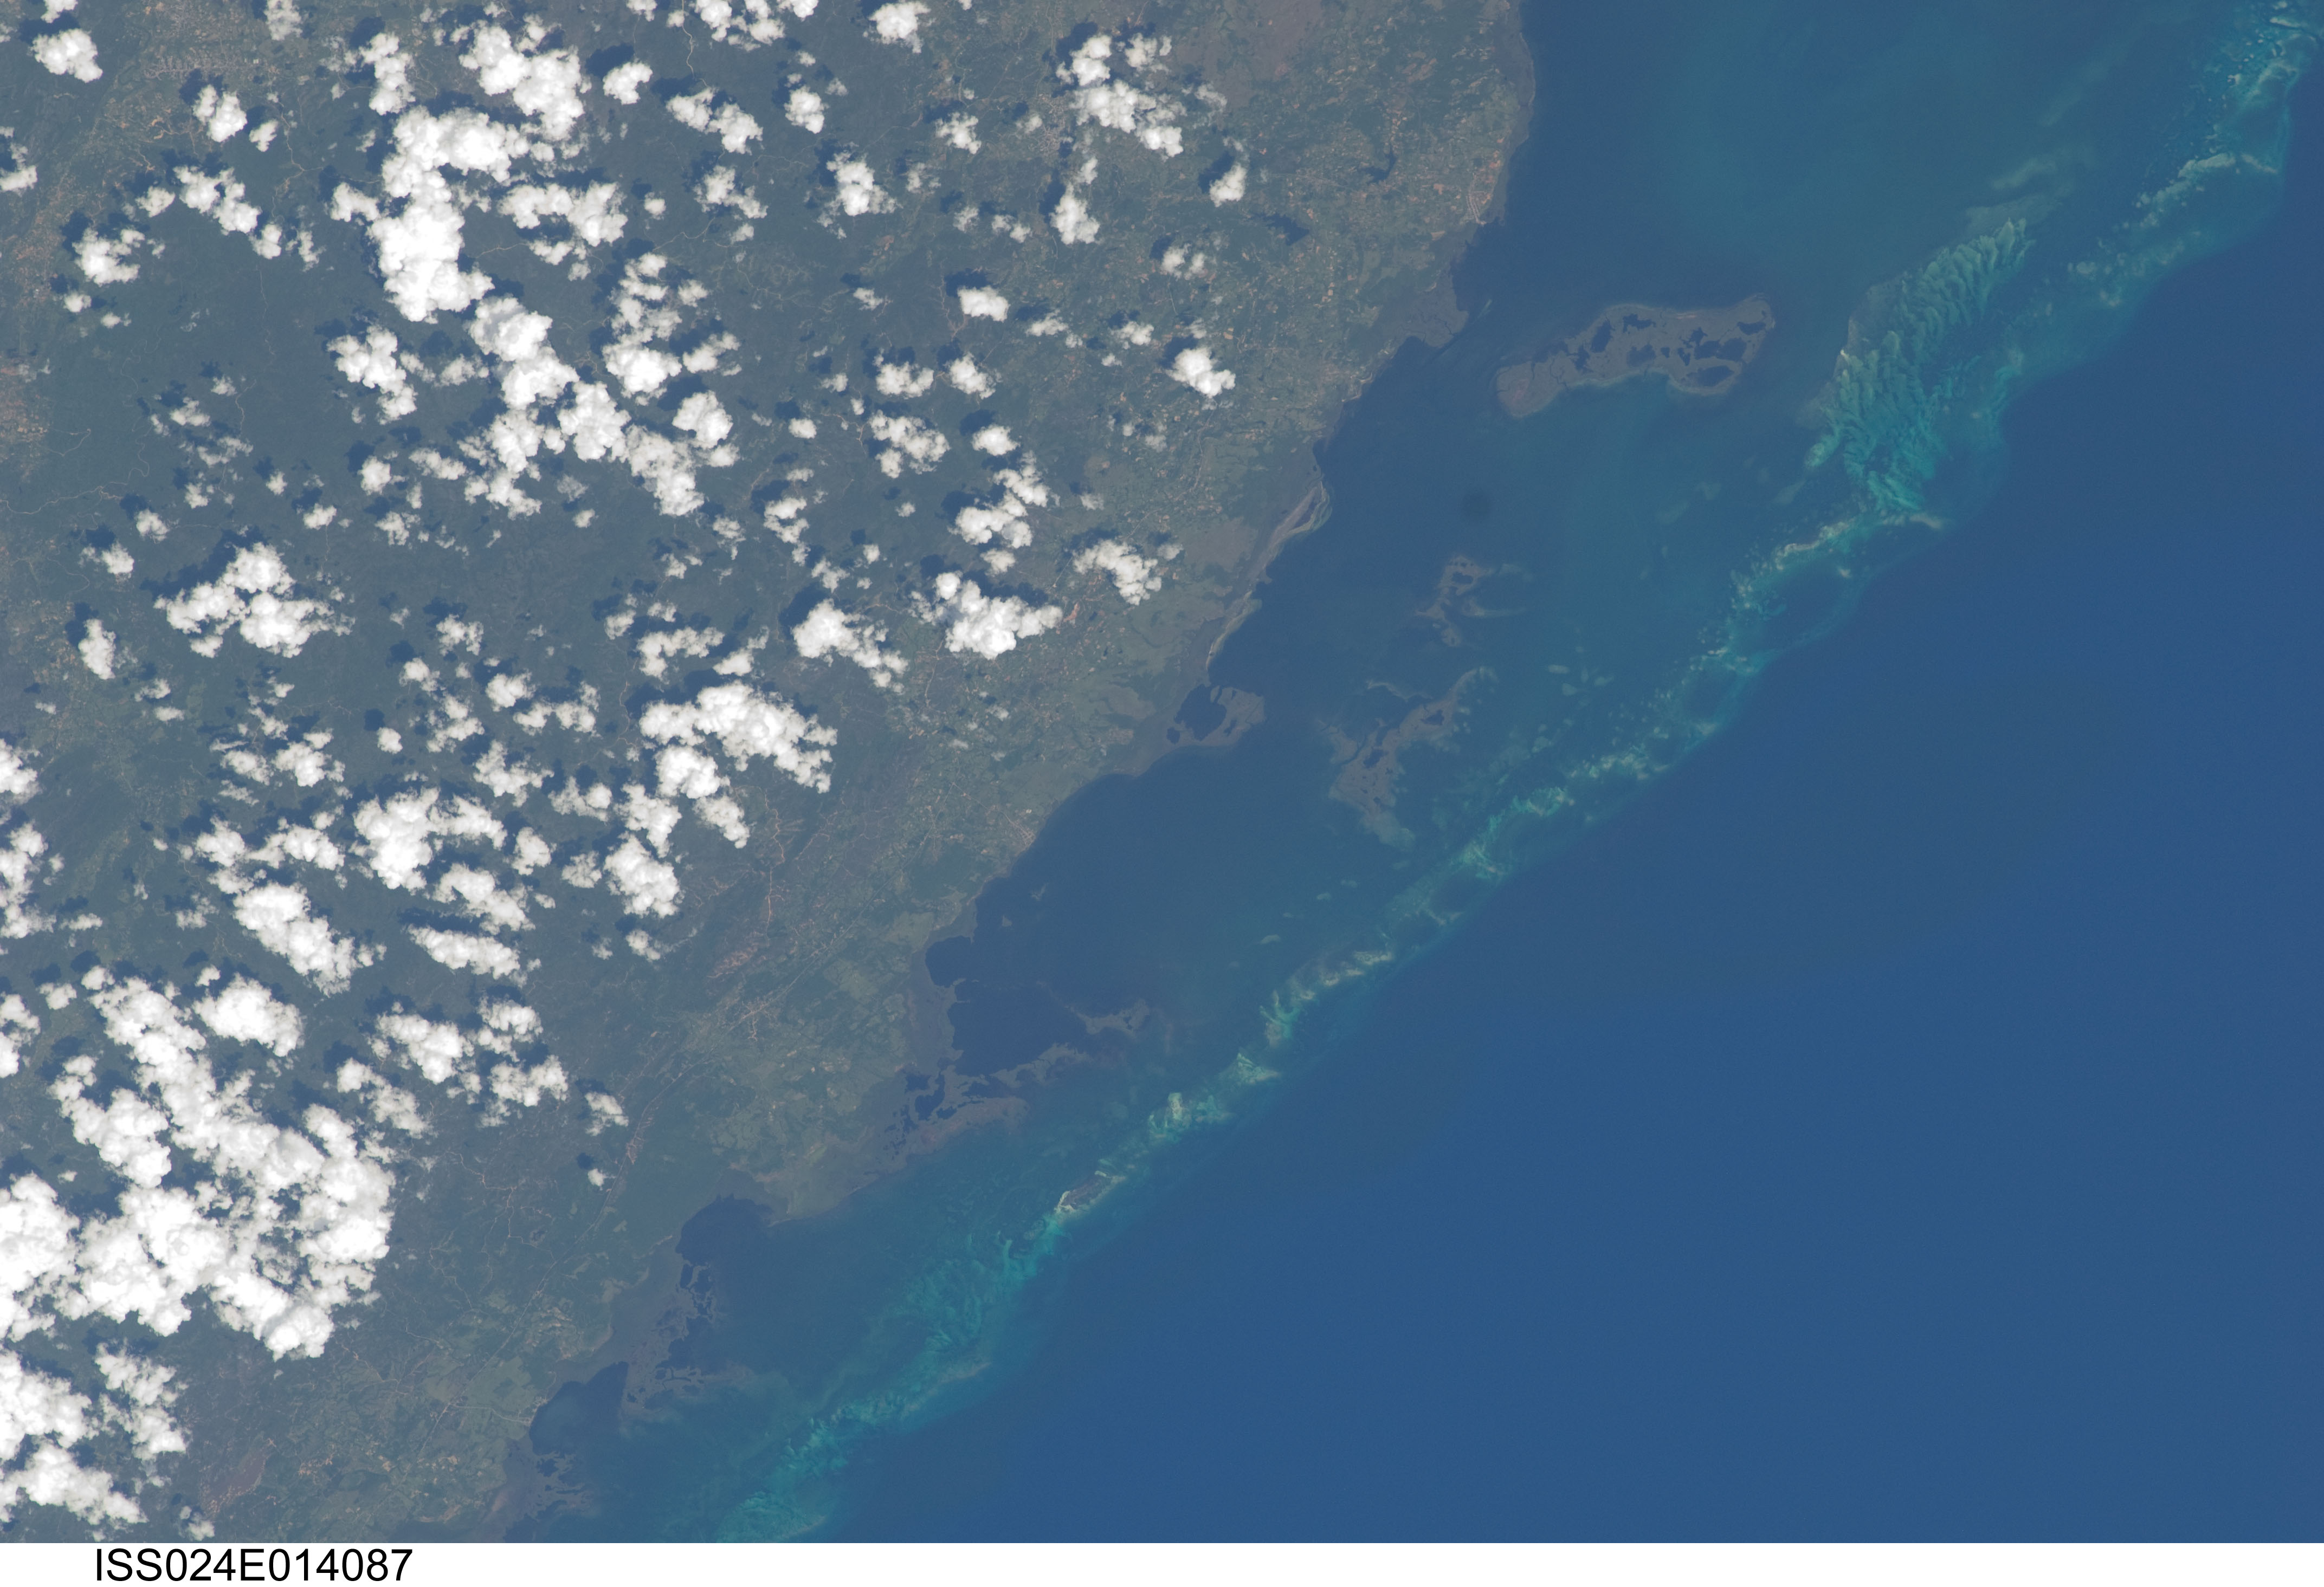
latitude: 22.5
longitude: -84.3
